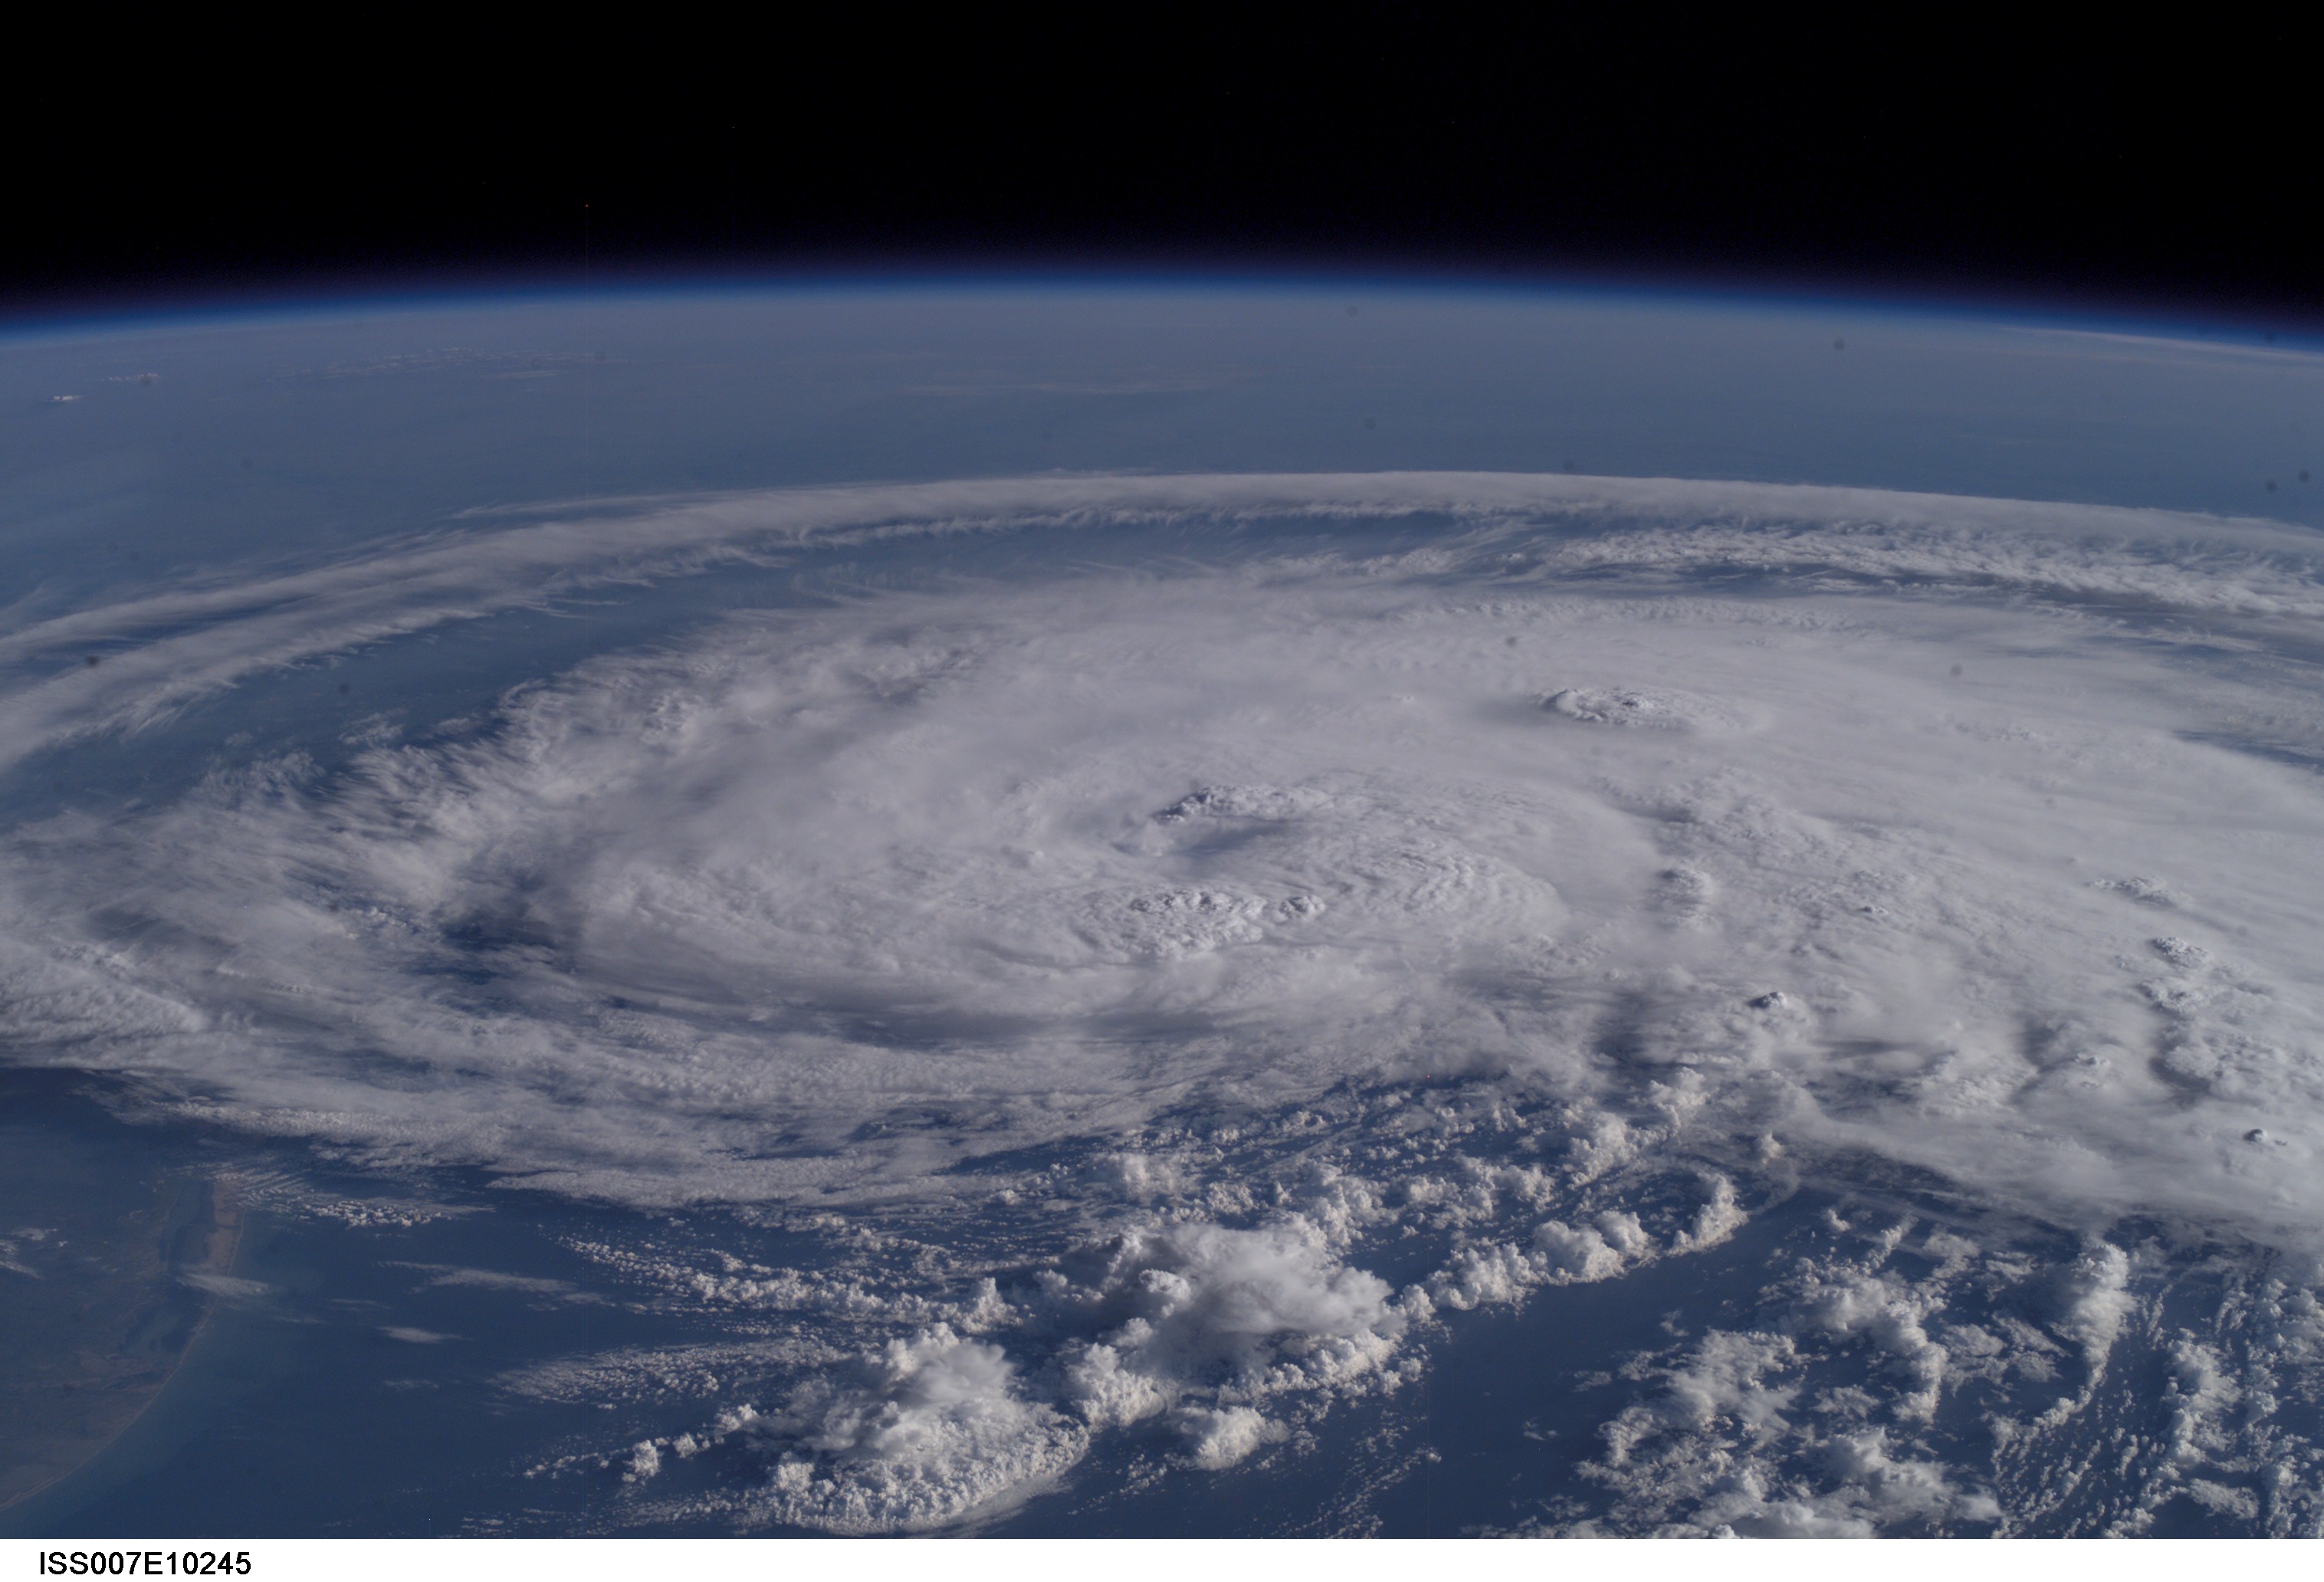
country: USA-TEXAS
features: PAN-HURRICANE CLAUDETTE, EYE
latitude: 28.5
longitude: -96.0
